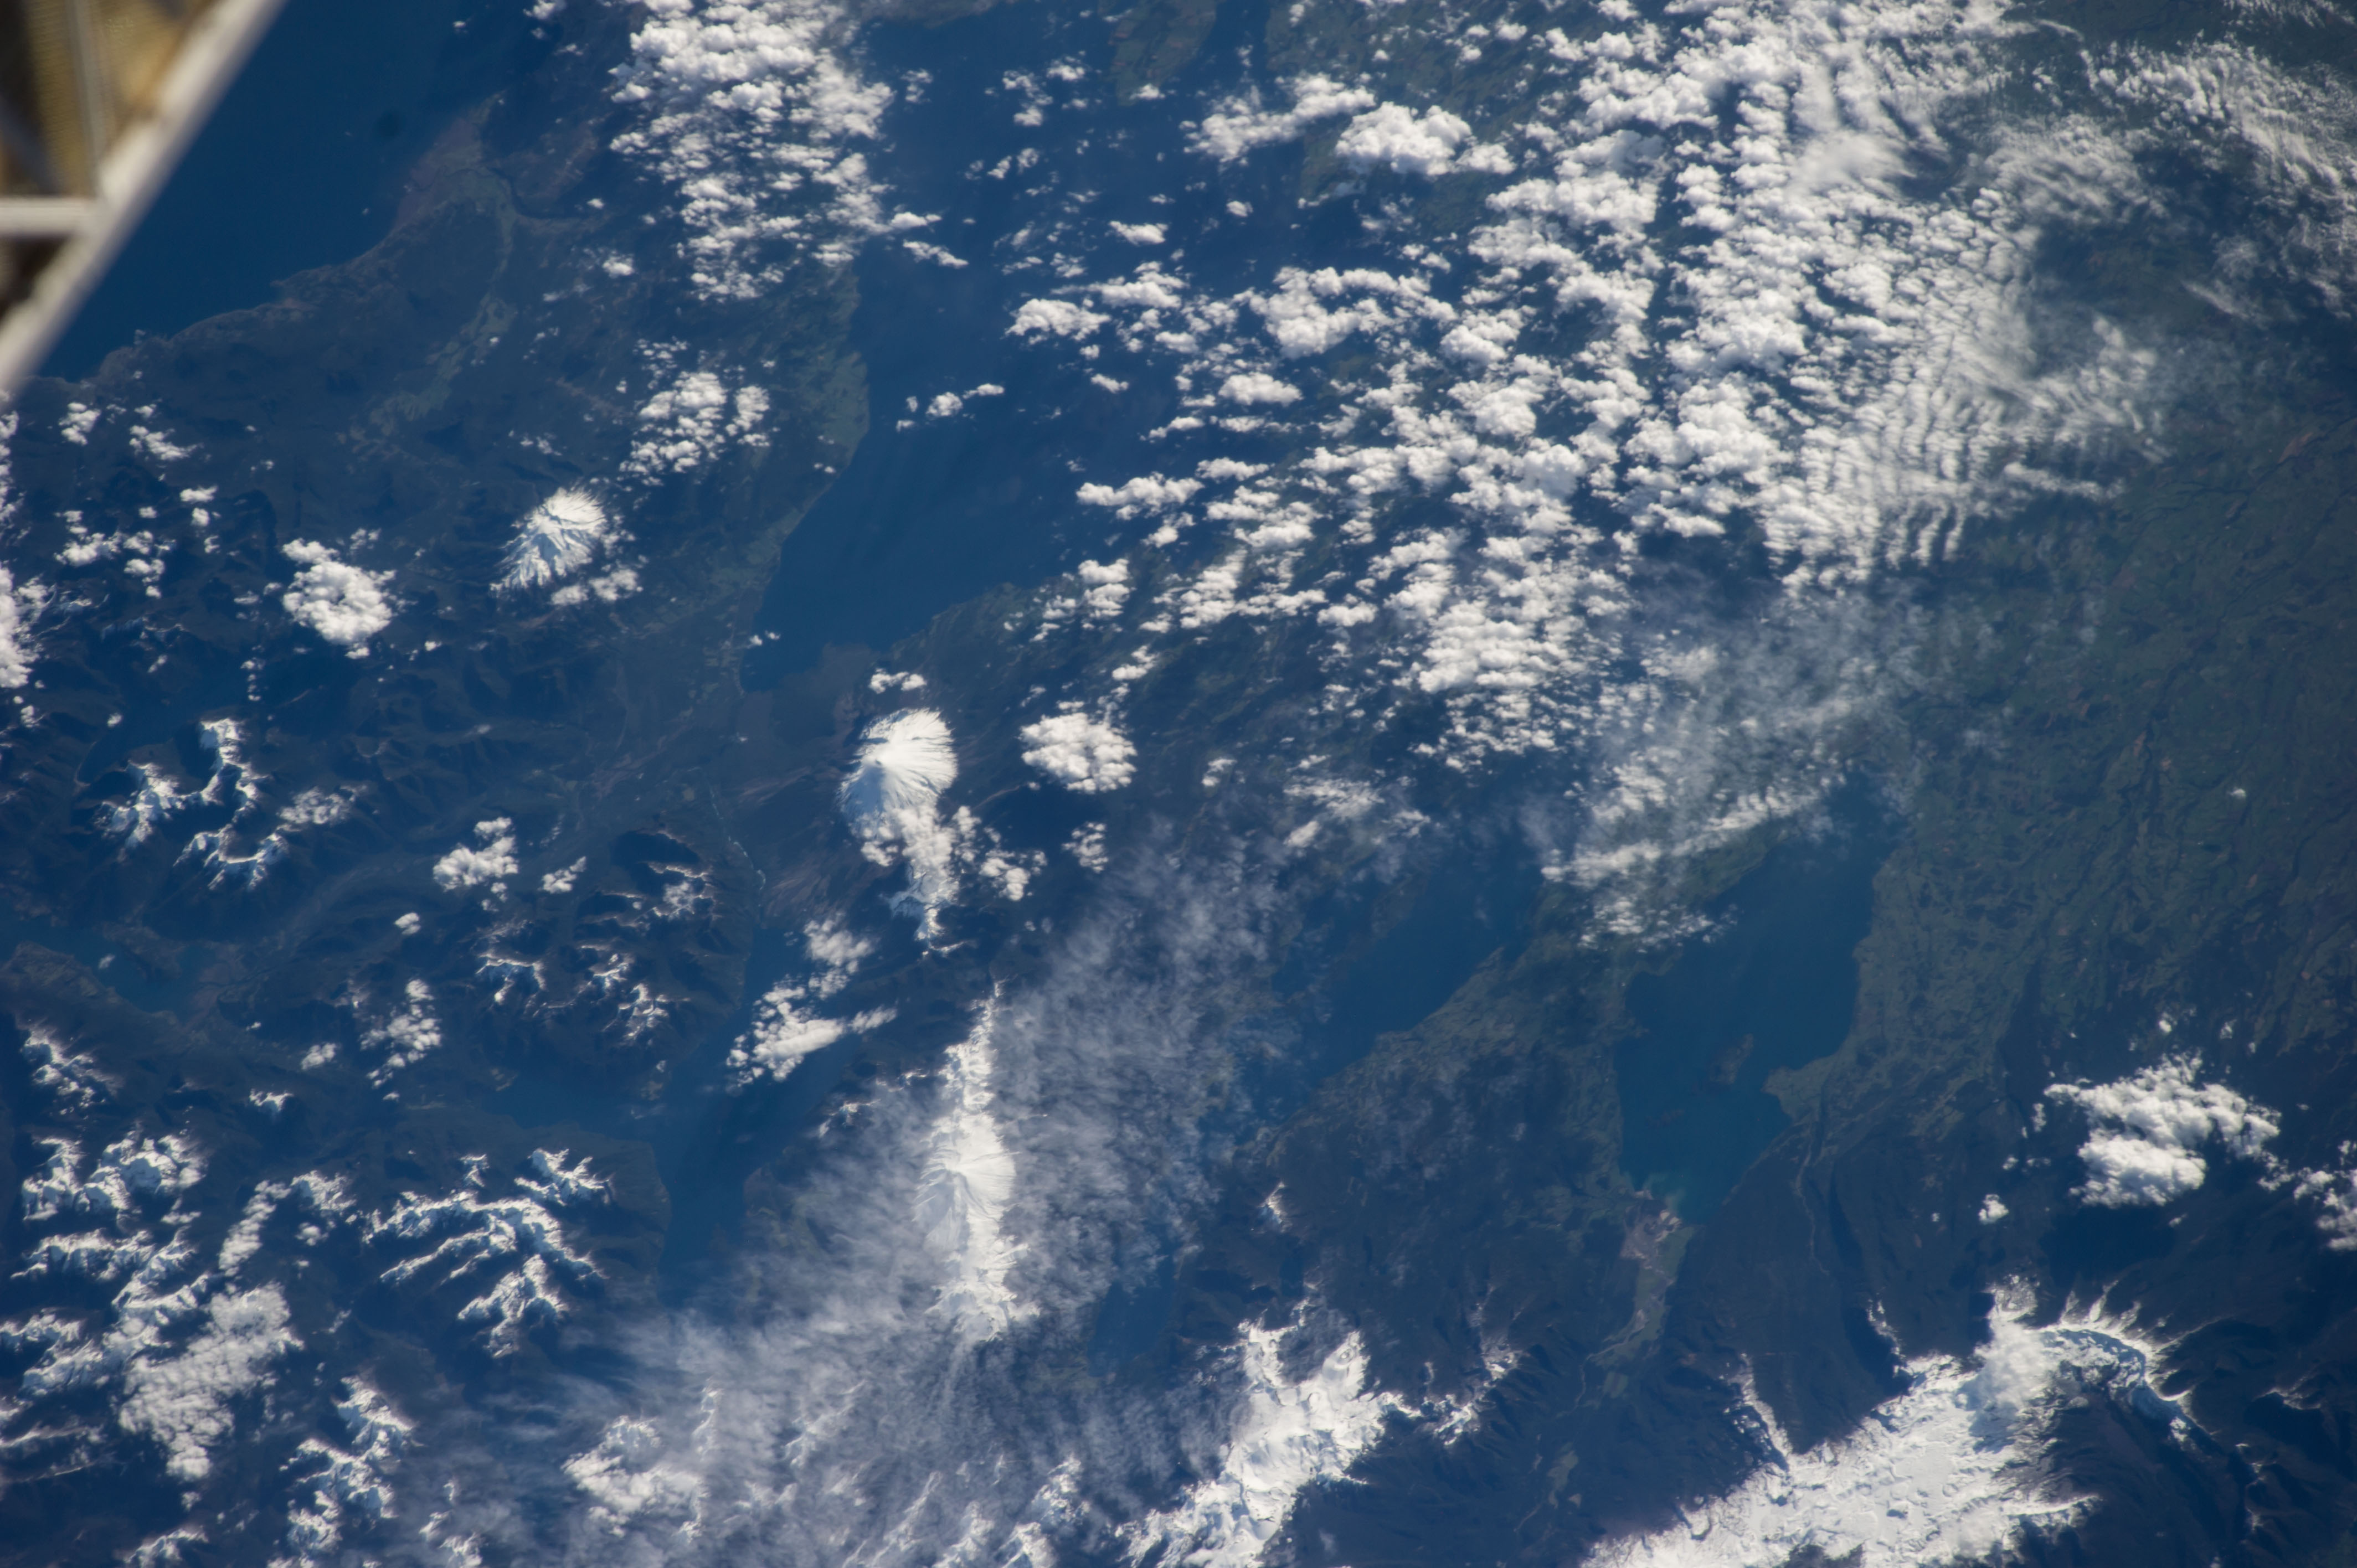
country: CHILE
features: PUTEHUE L., RUPANCO L., LLANQUIHUE L., OSORNO VOL., CALBUCO VOL.
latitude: -41.0
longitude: -72.5
